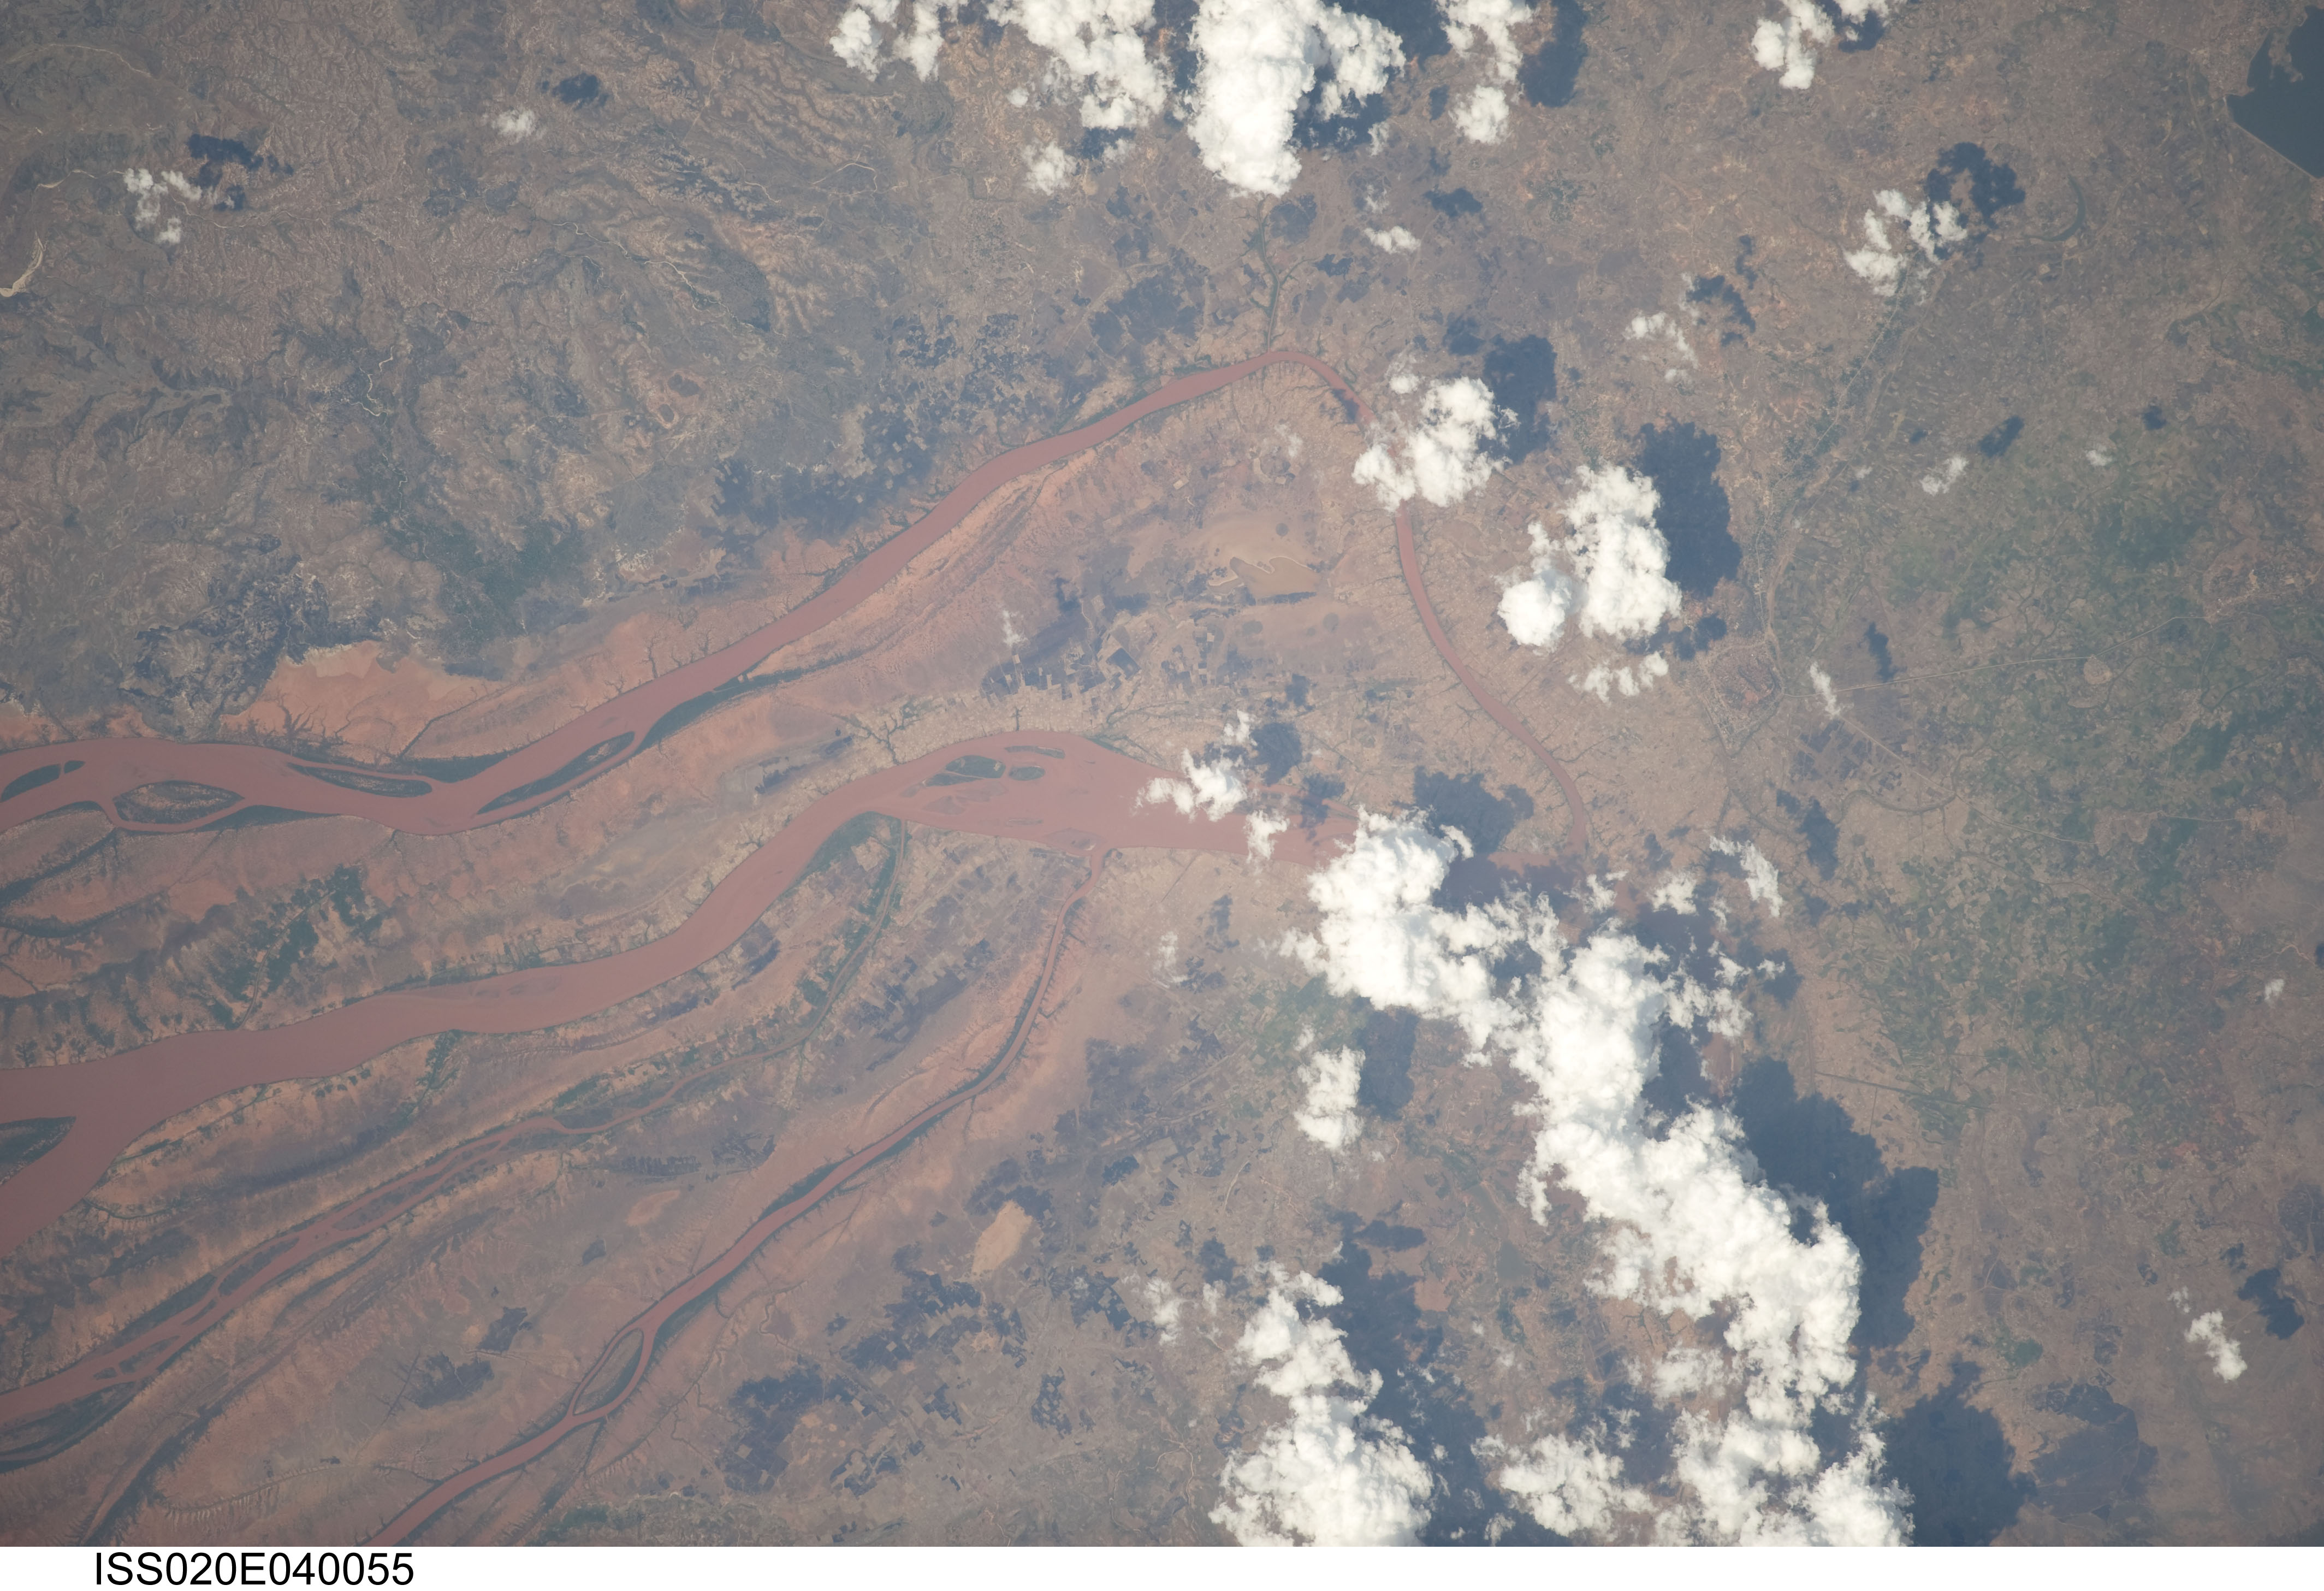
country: MADAGASCAR
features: BETSIBOKA R. ESTUARY, ISLANDS
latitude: -16.1
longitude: 46.6
